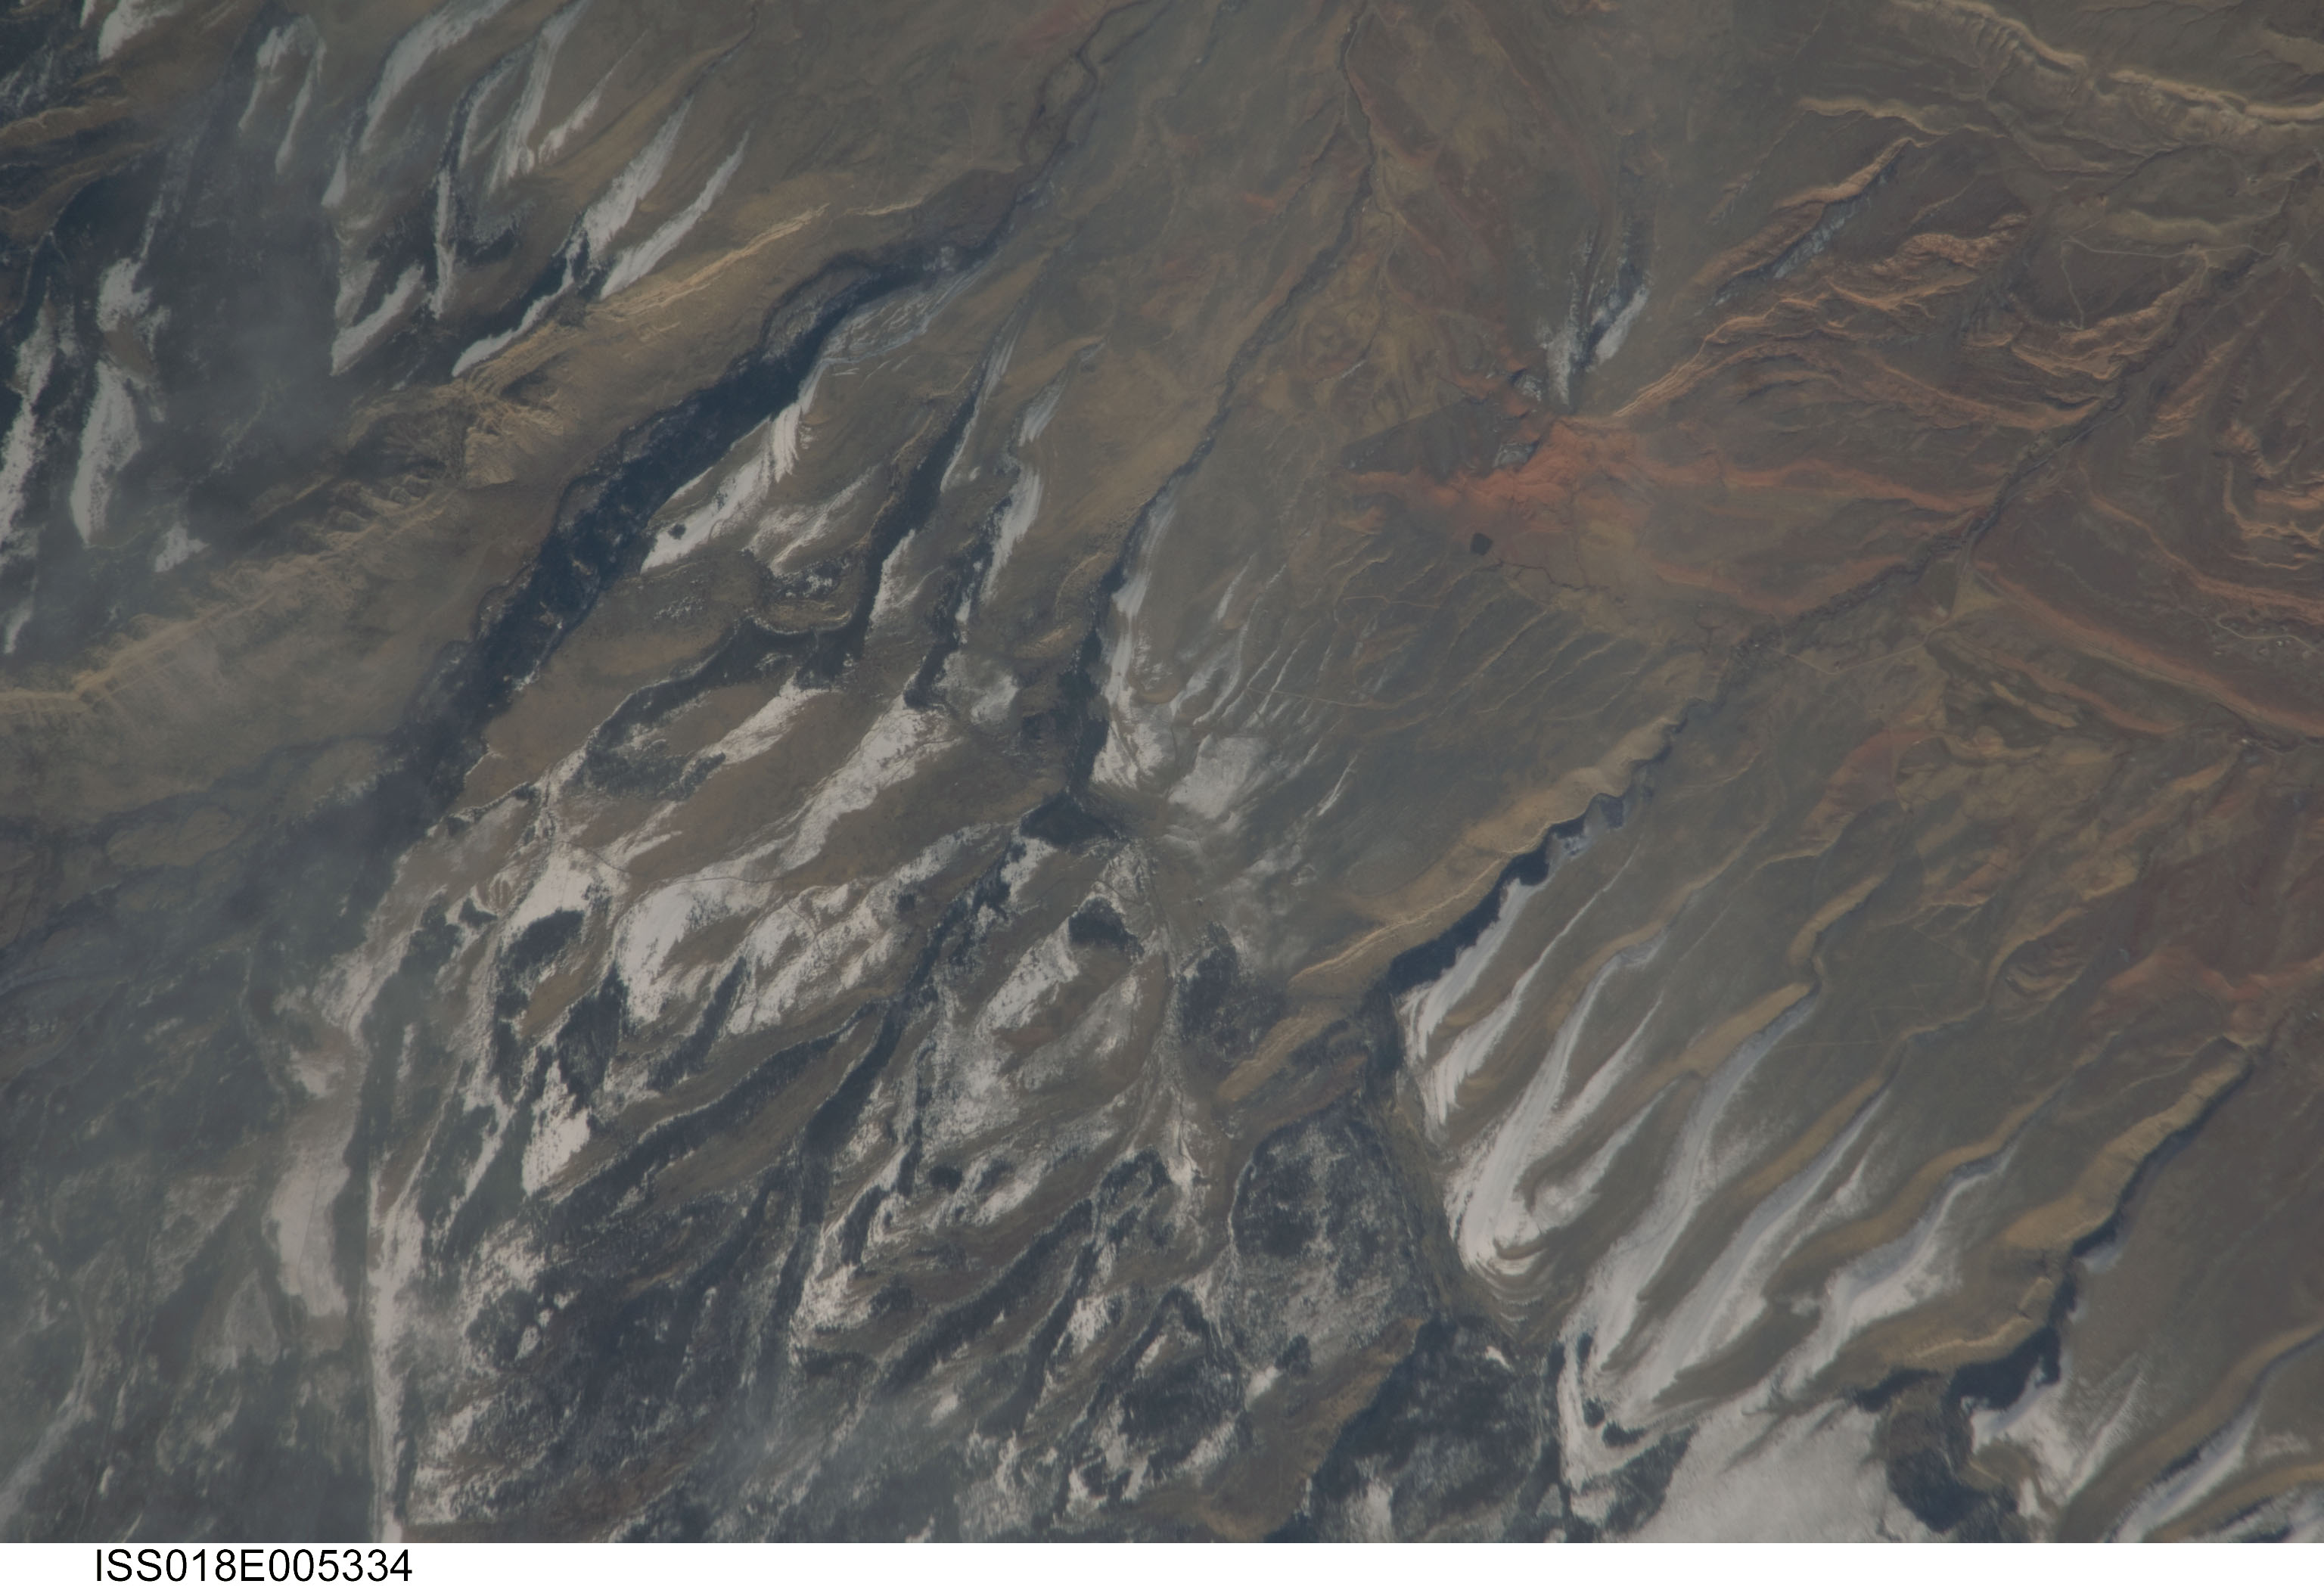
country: USA-WYOMING
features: RED BUTTE, BRAGG CANYON, NORTH FORK CANYON
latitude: 42.8
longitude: -108.9
